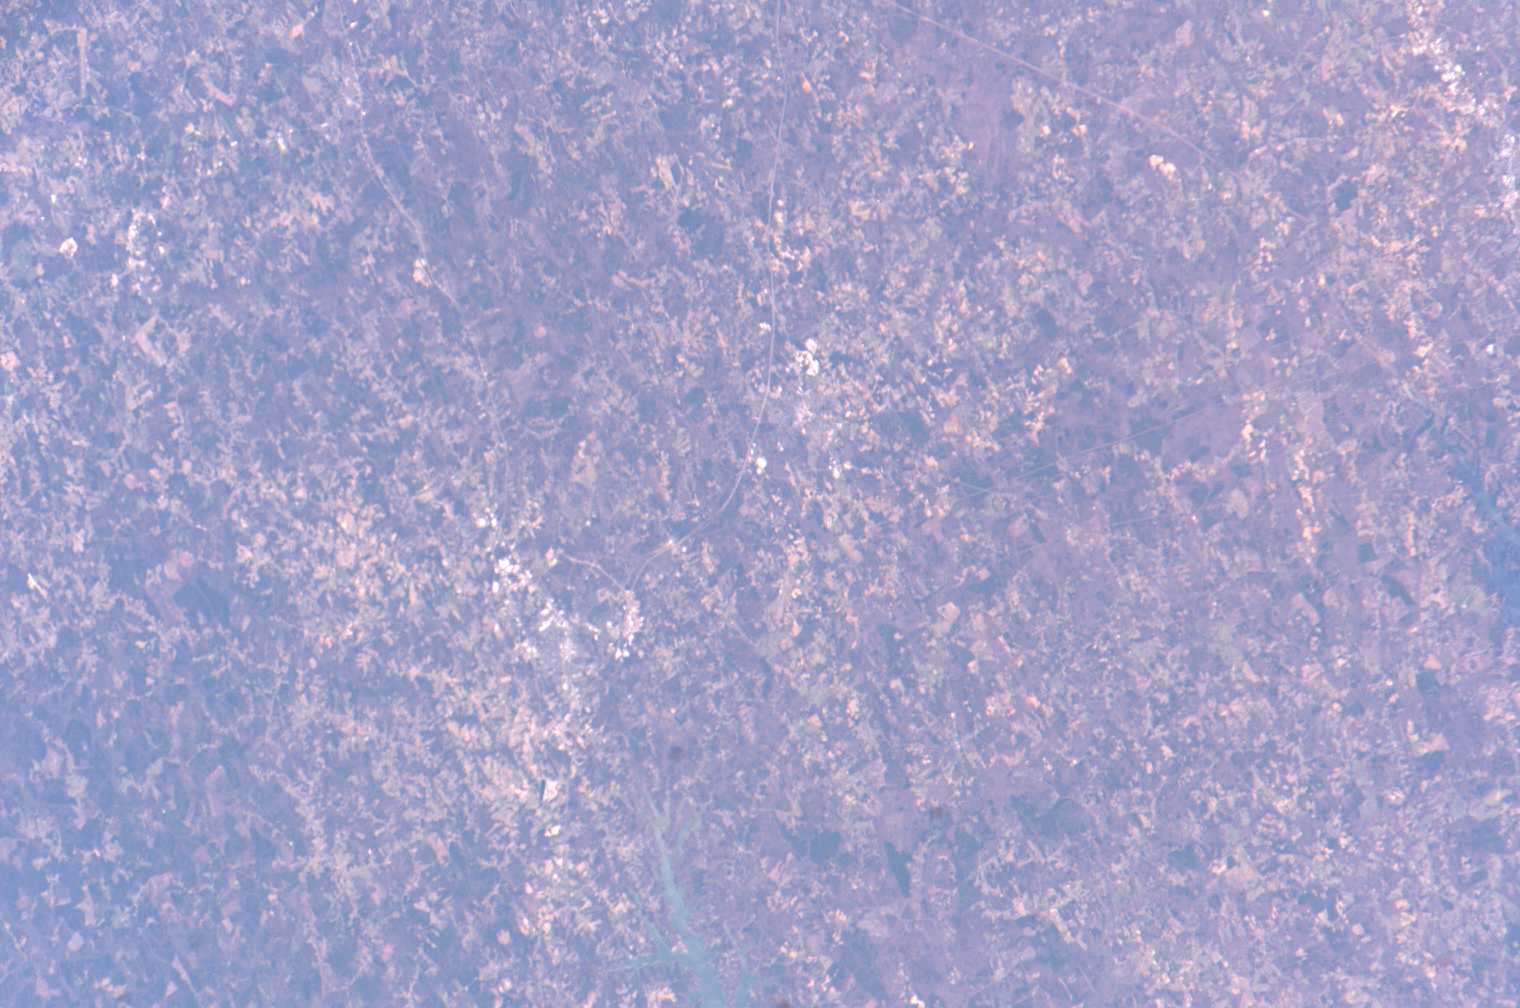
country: USA-NORTH CAROLINA
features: HENDERSON, OXFORD, JOHN H. KERR RESERVOIR
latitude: 36.3
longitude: -78.5
